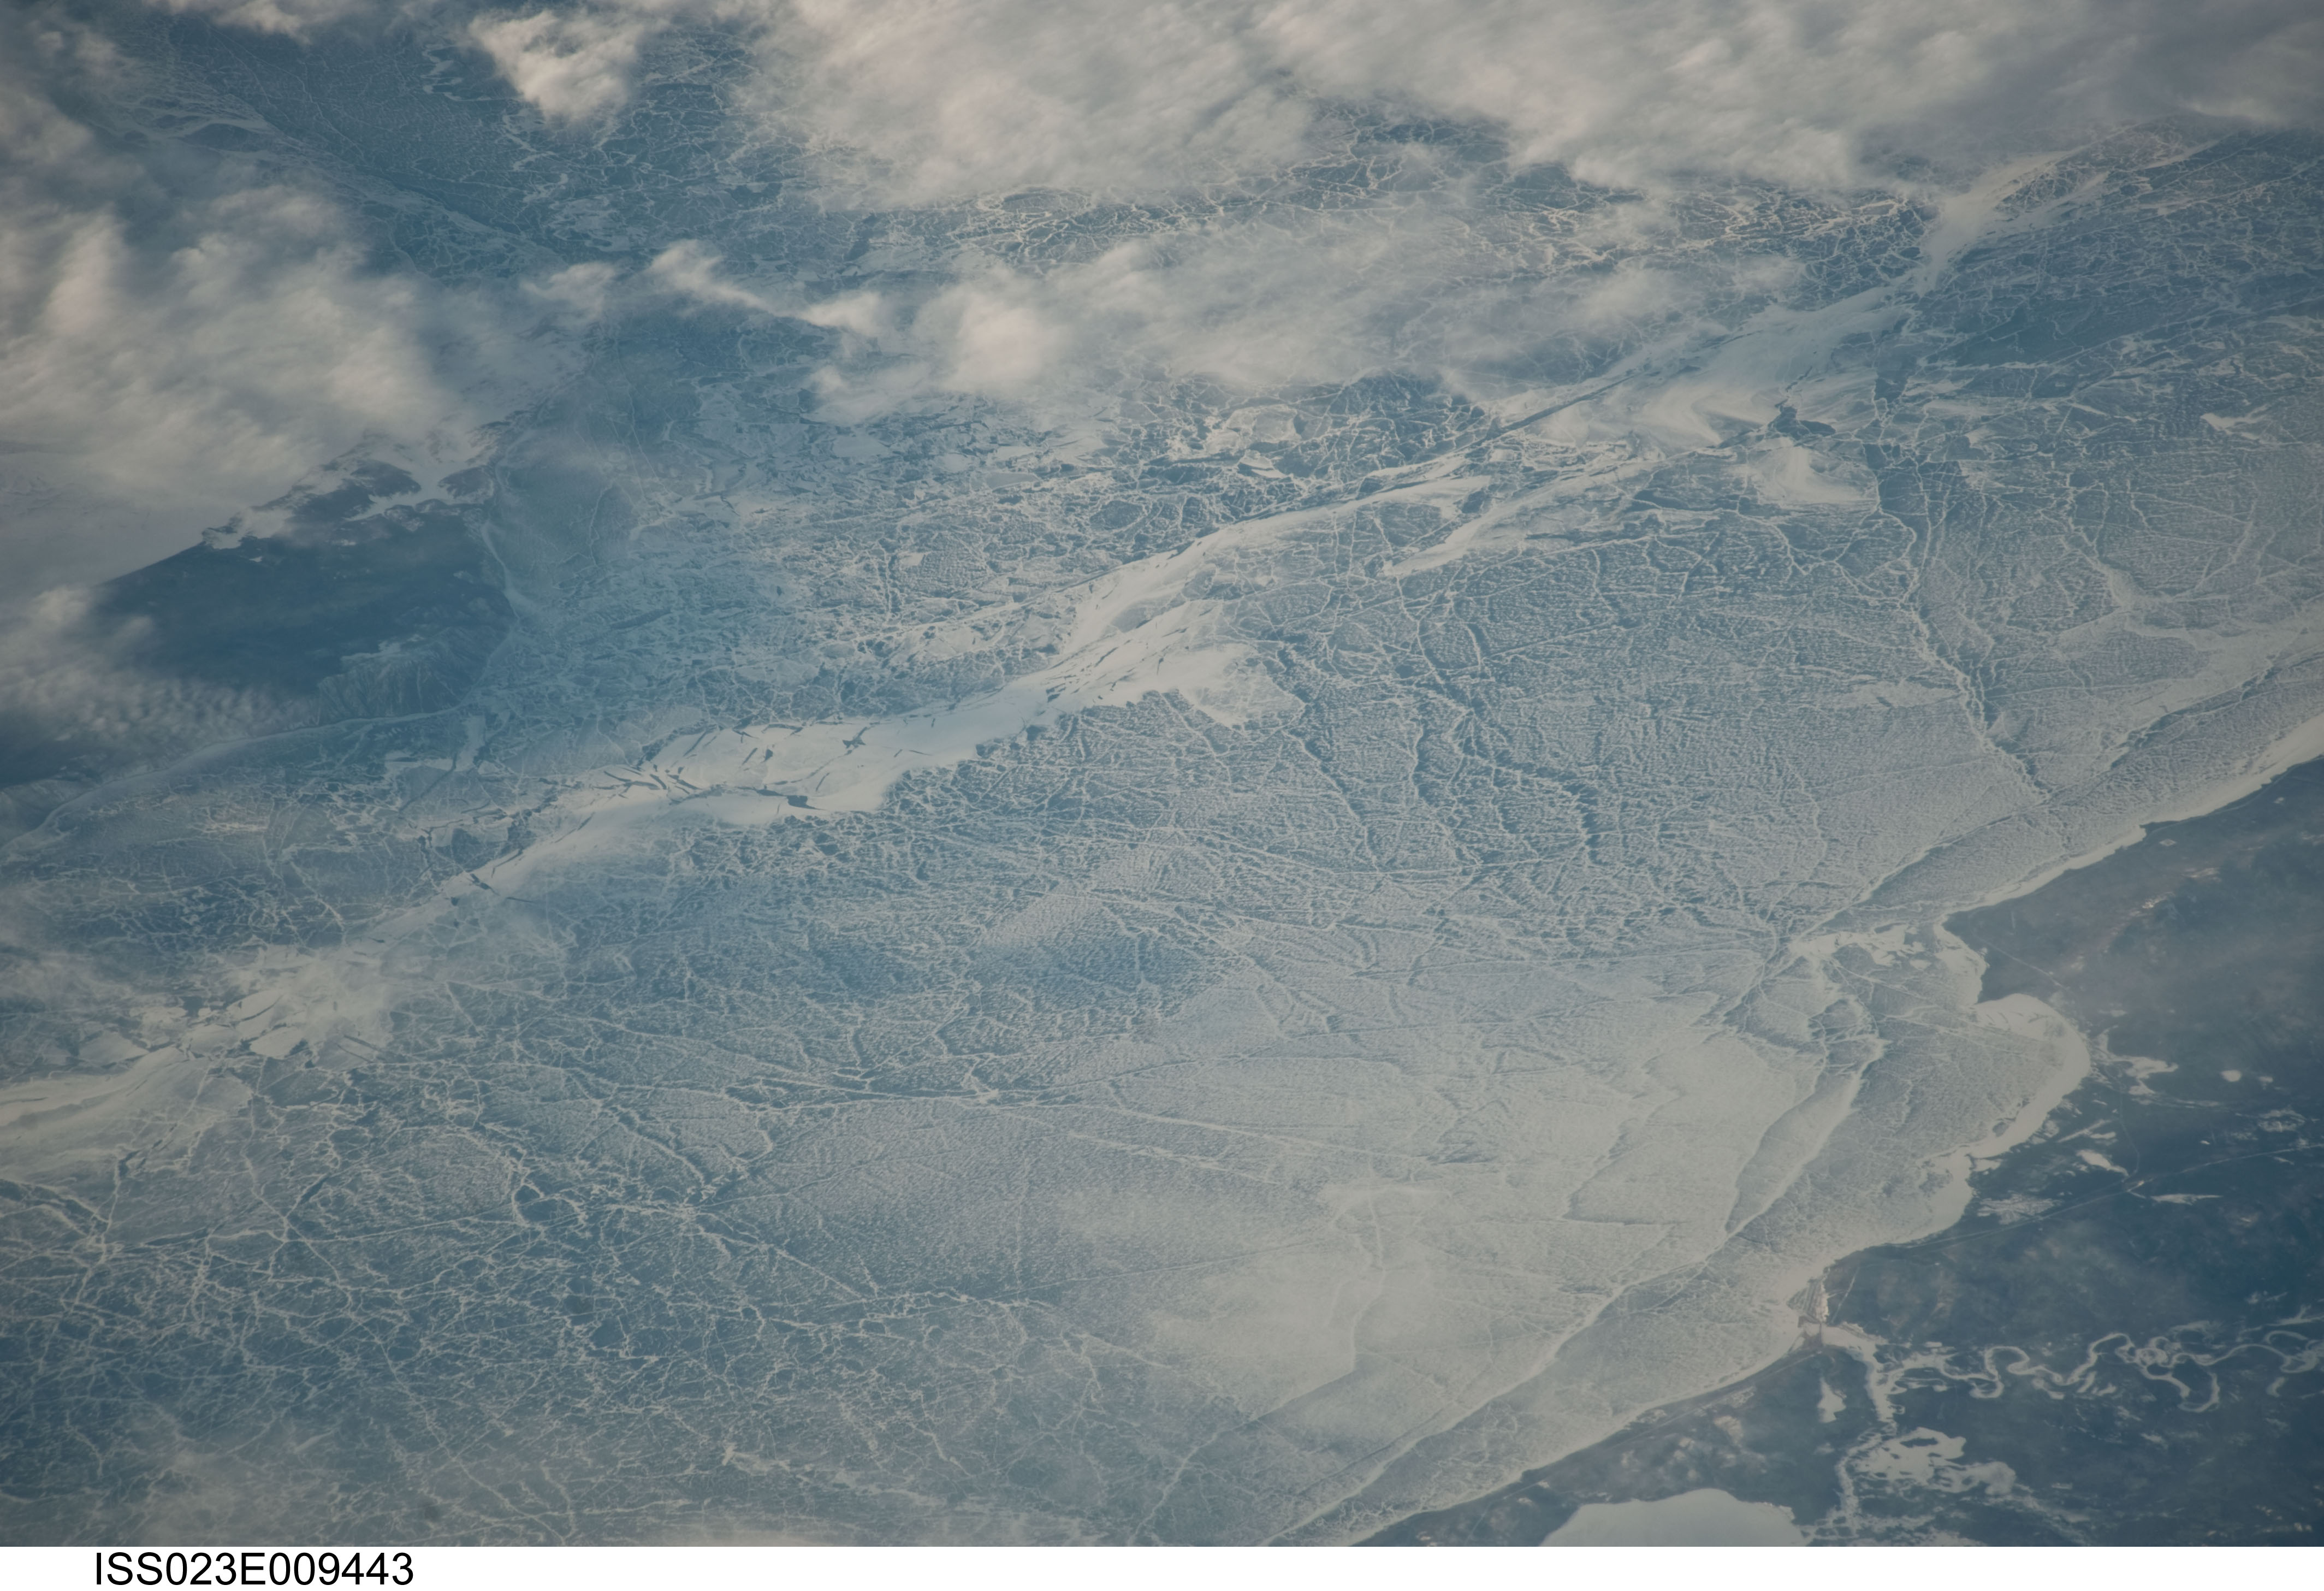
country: RUSSIAN FEDERATION
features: LAKE BAIKAL, ICE, FRACTURES, OL'KHON ISLAND, TURKA
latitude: 53.2
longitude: 108.0
